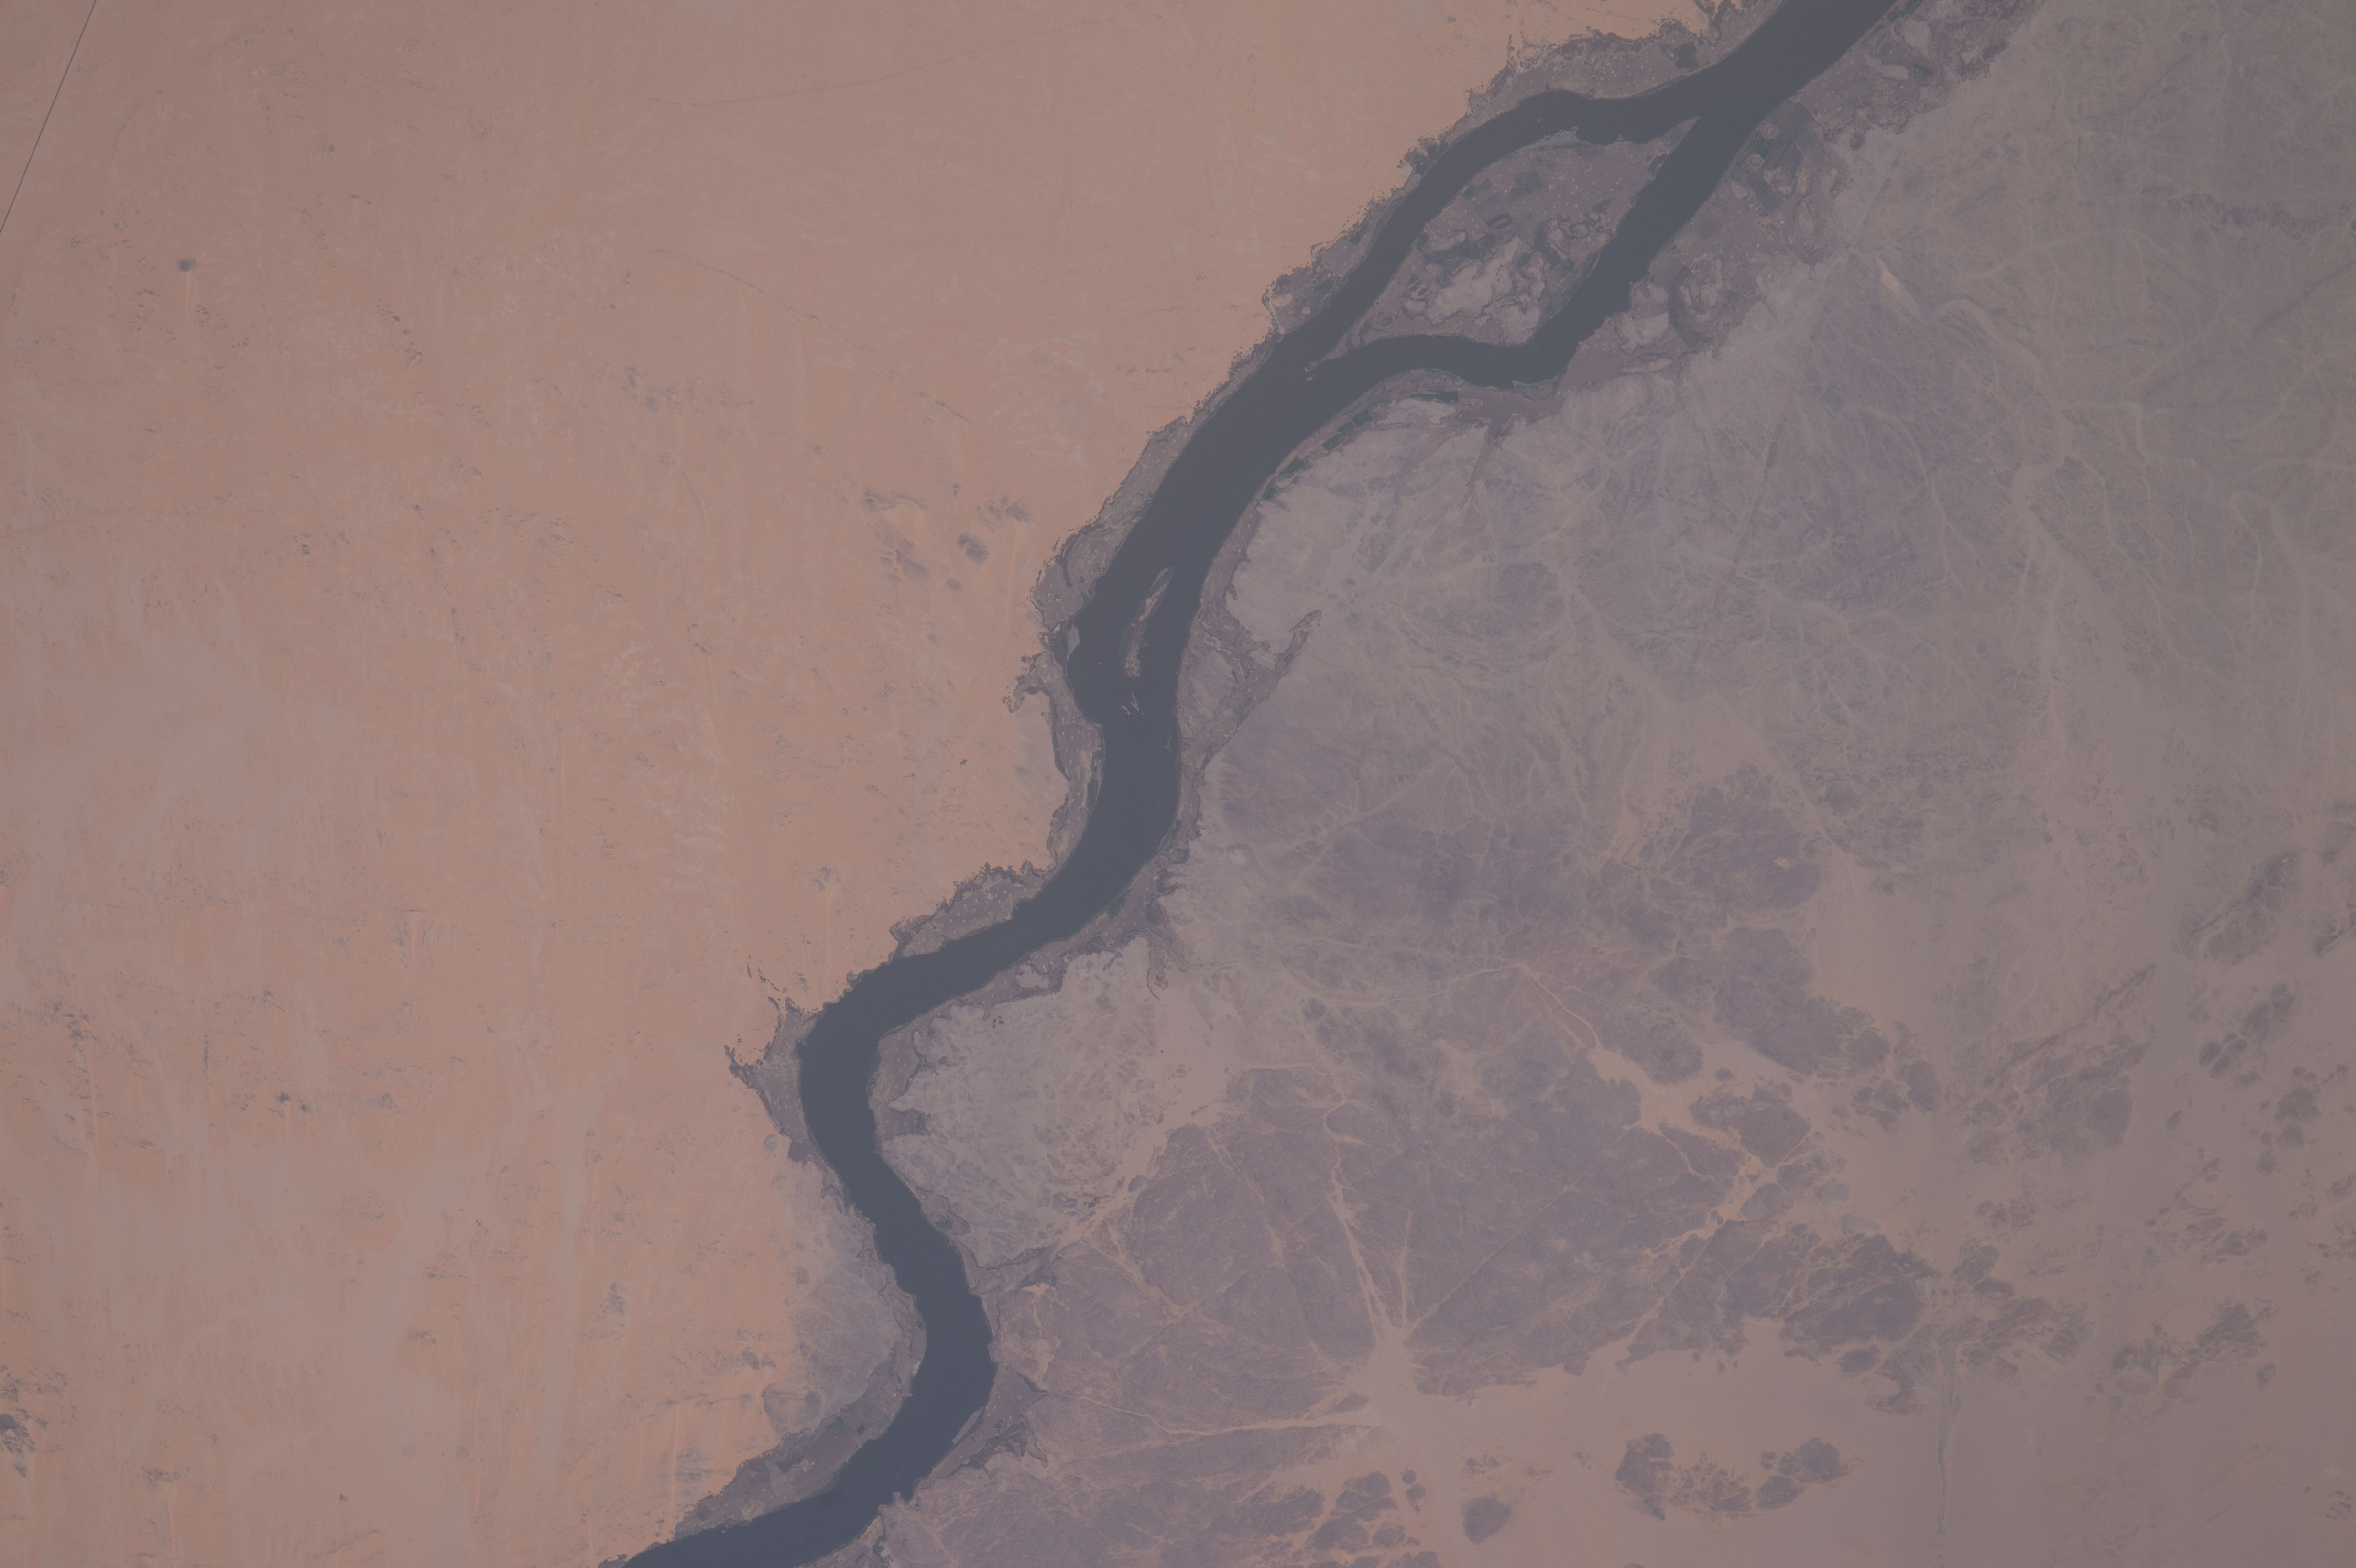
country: SUDAN
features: NUBIAN DESERT, NILE RIVER, NORTHERN
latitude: 21.2
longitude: 30.7
